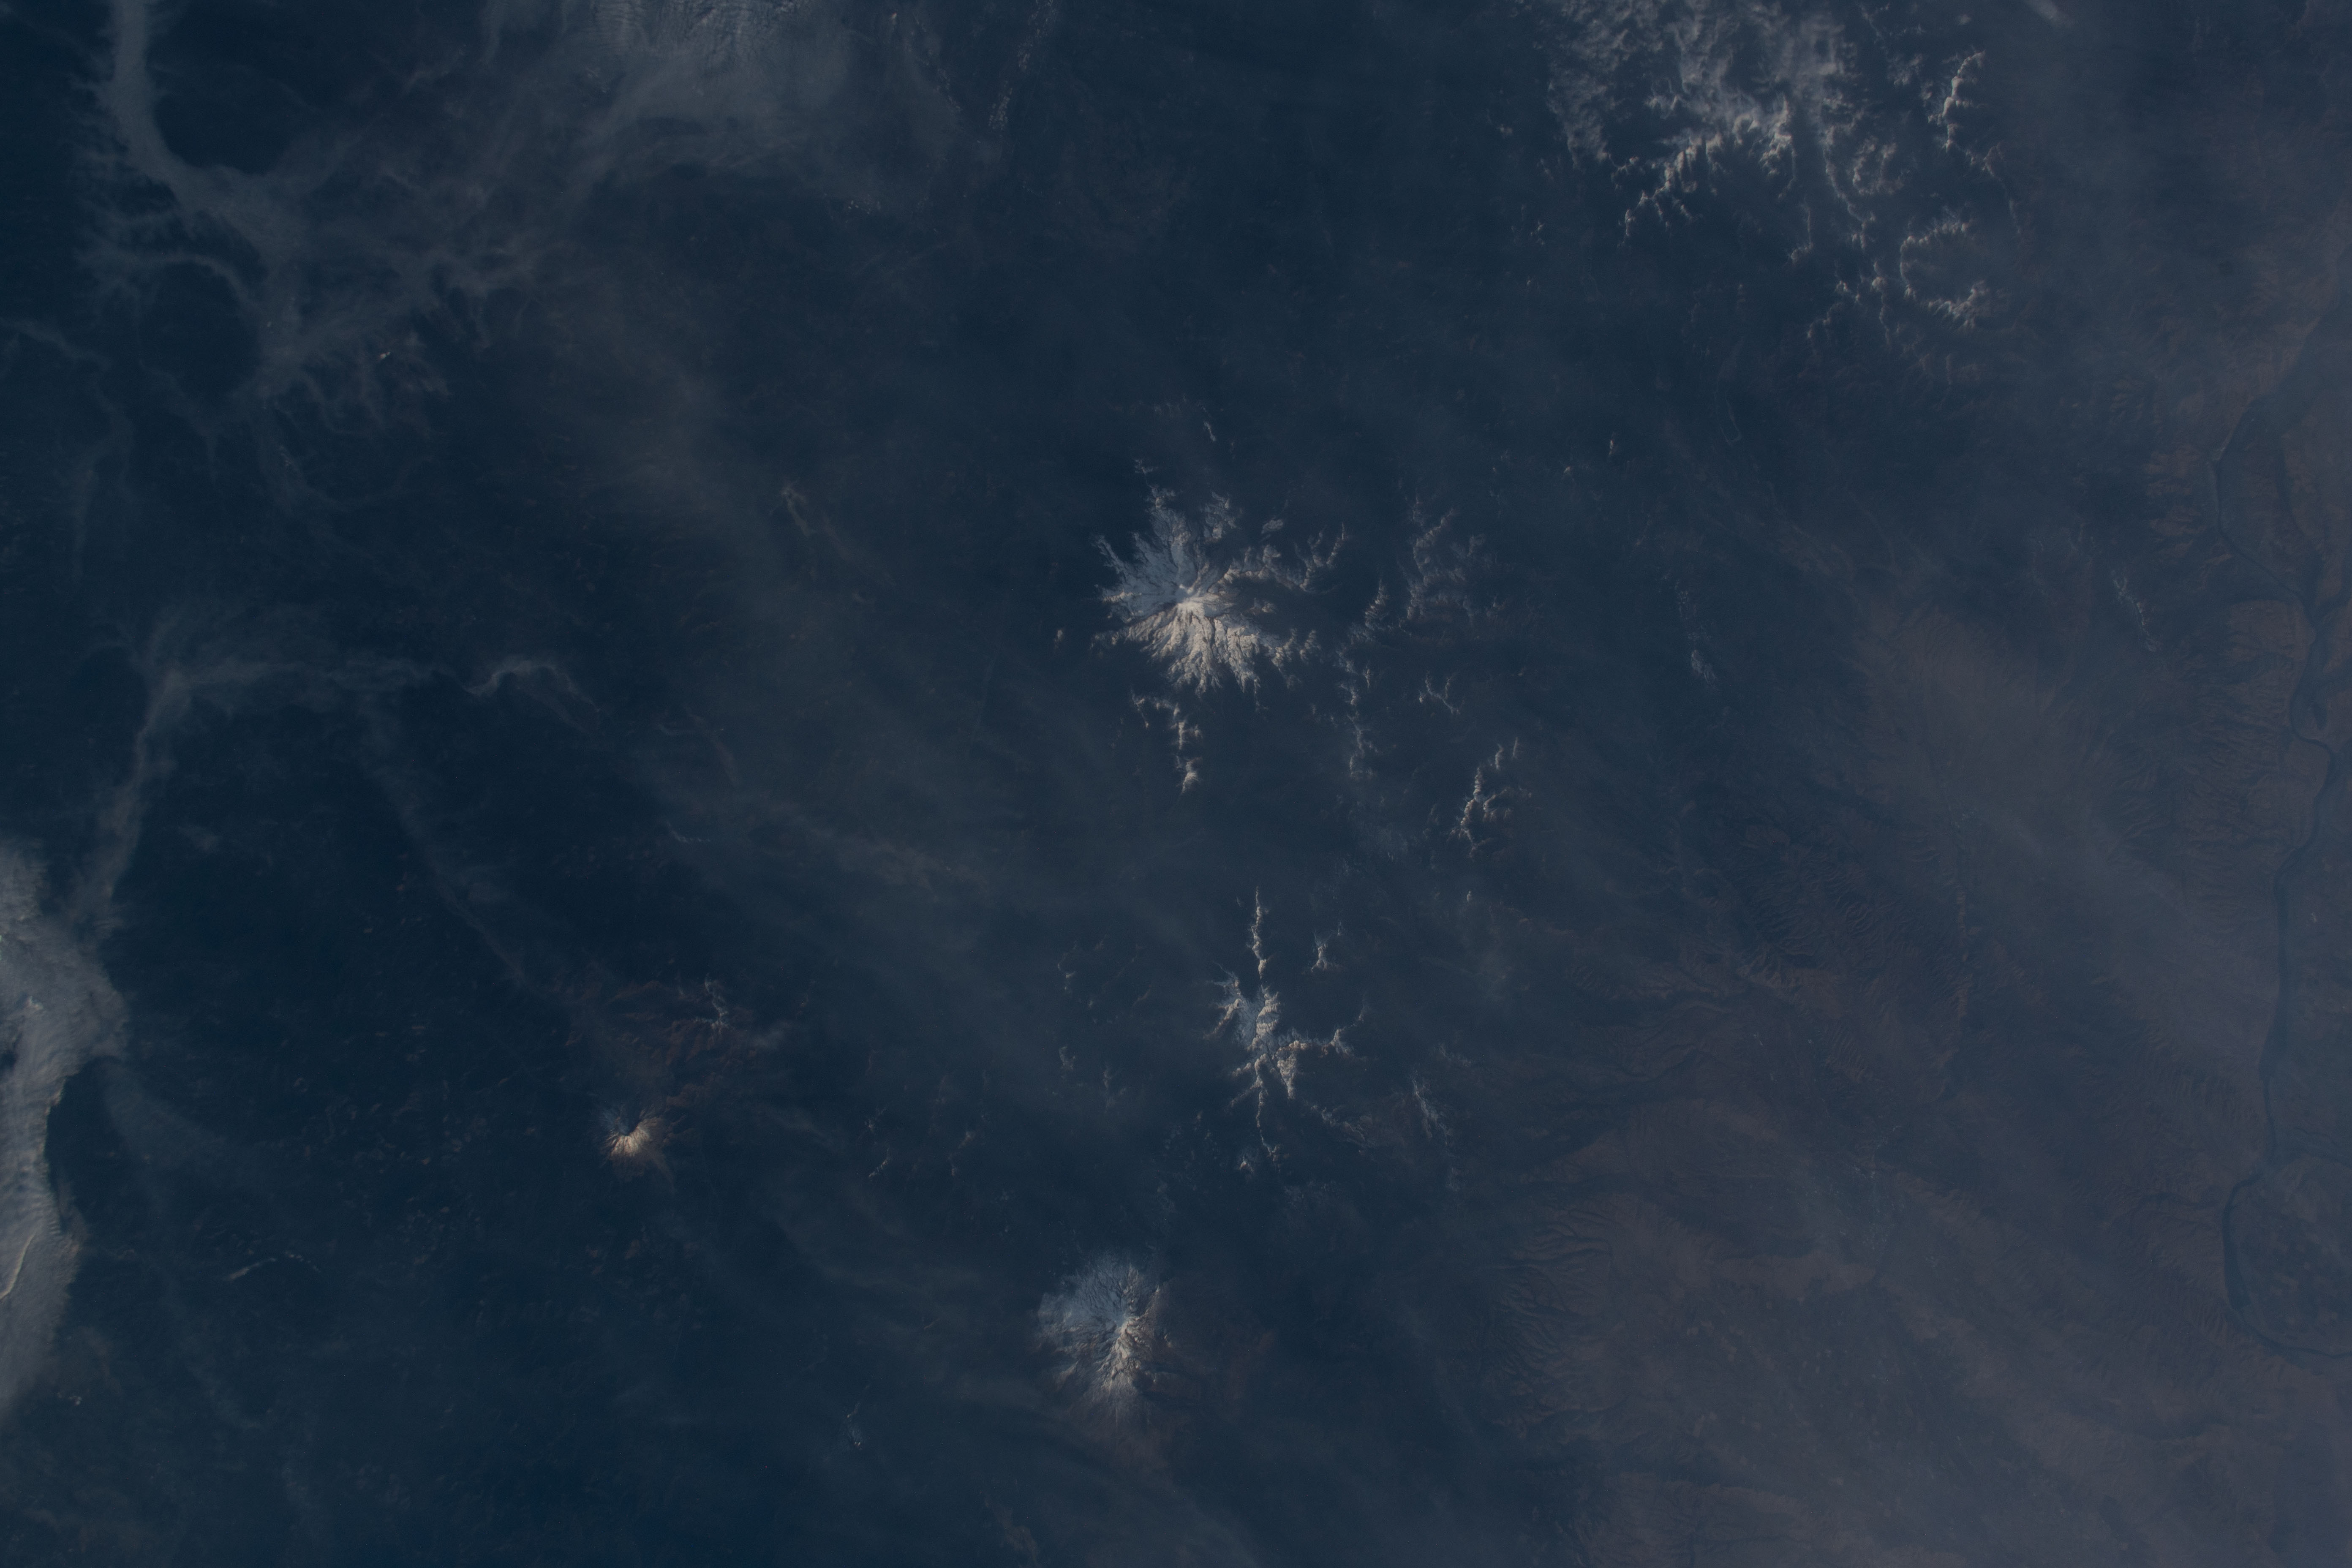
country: USA-WASHINGTON
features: MOUNT RAINIER, GILBERT PEAK MOUNT ADAMS
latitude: 46.5
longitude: -121.5
